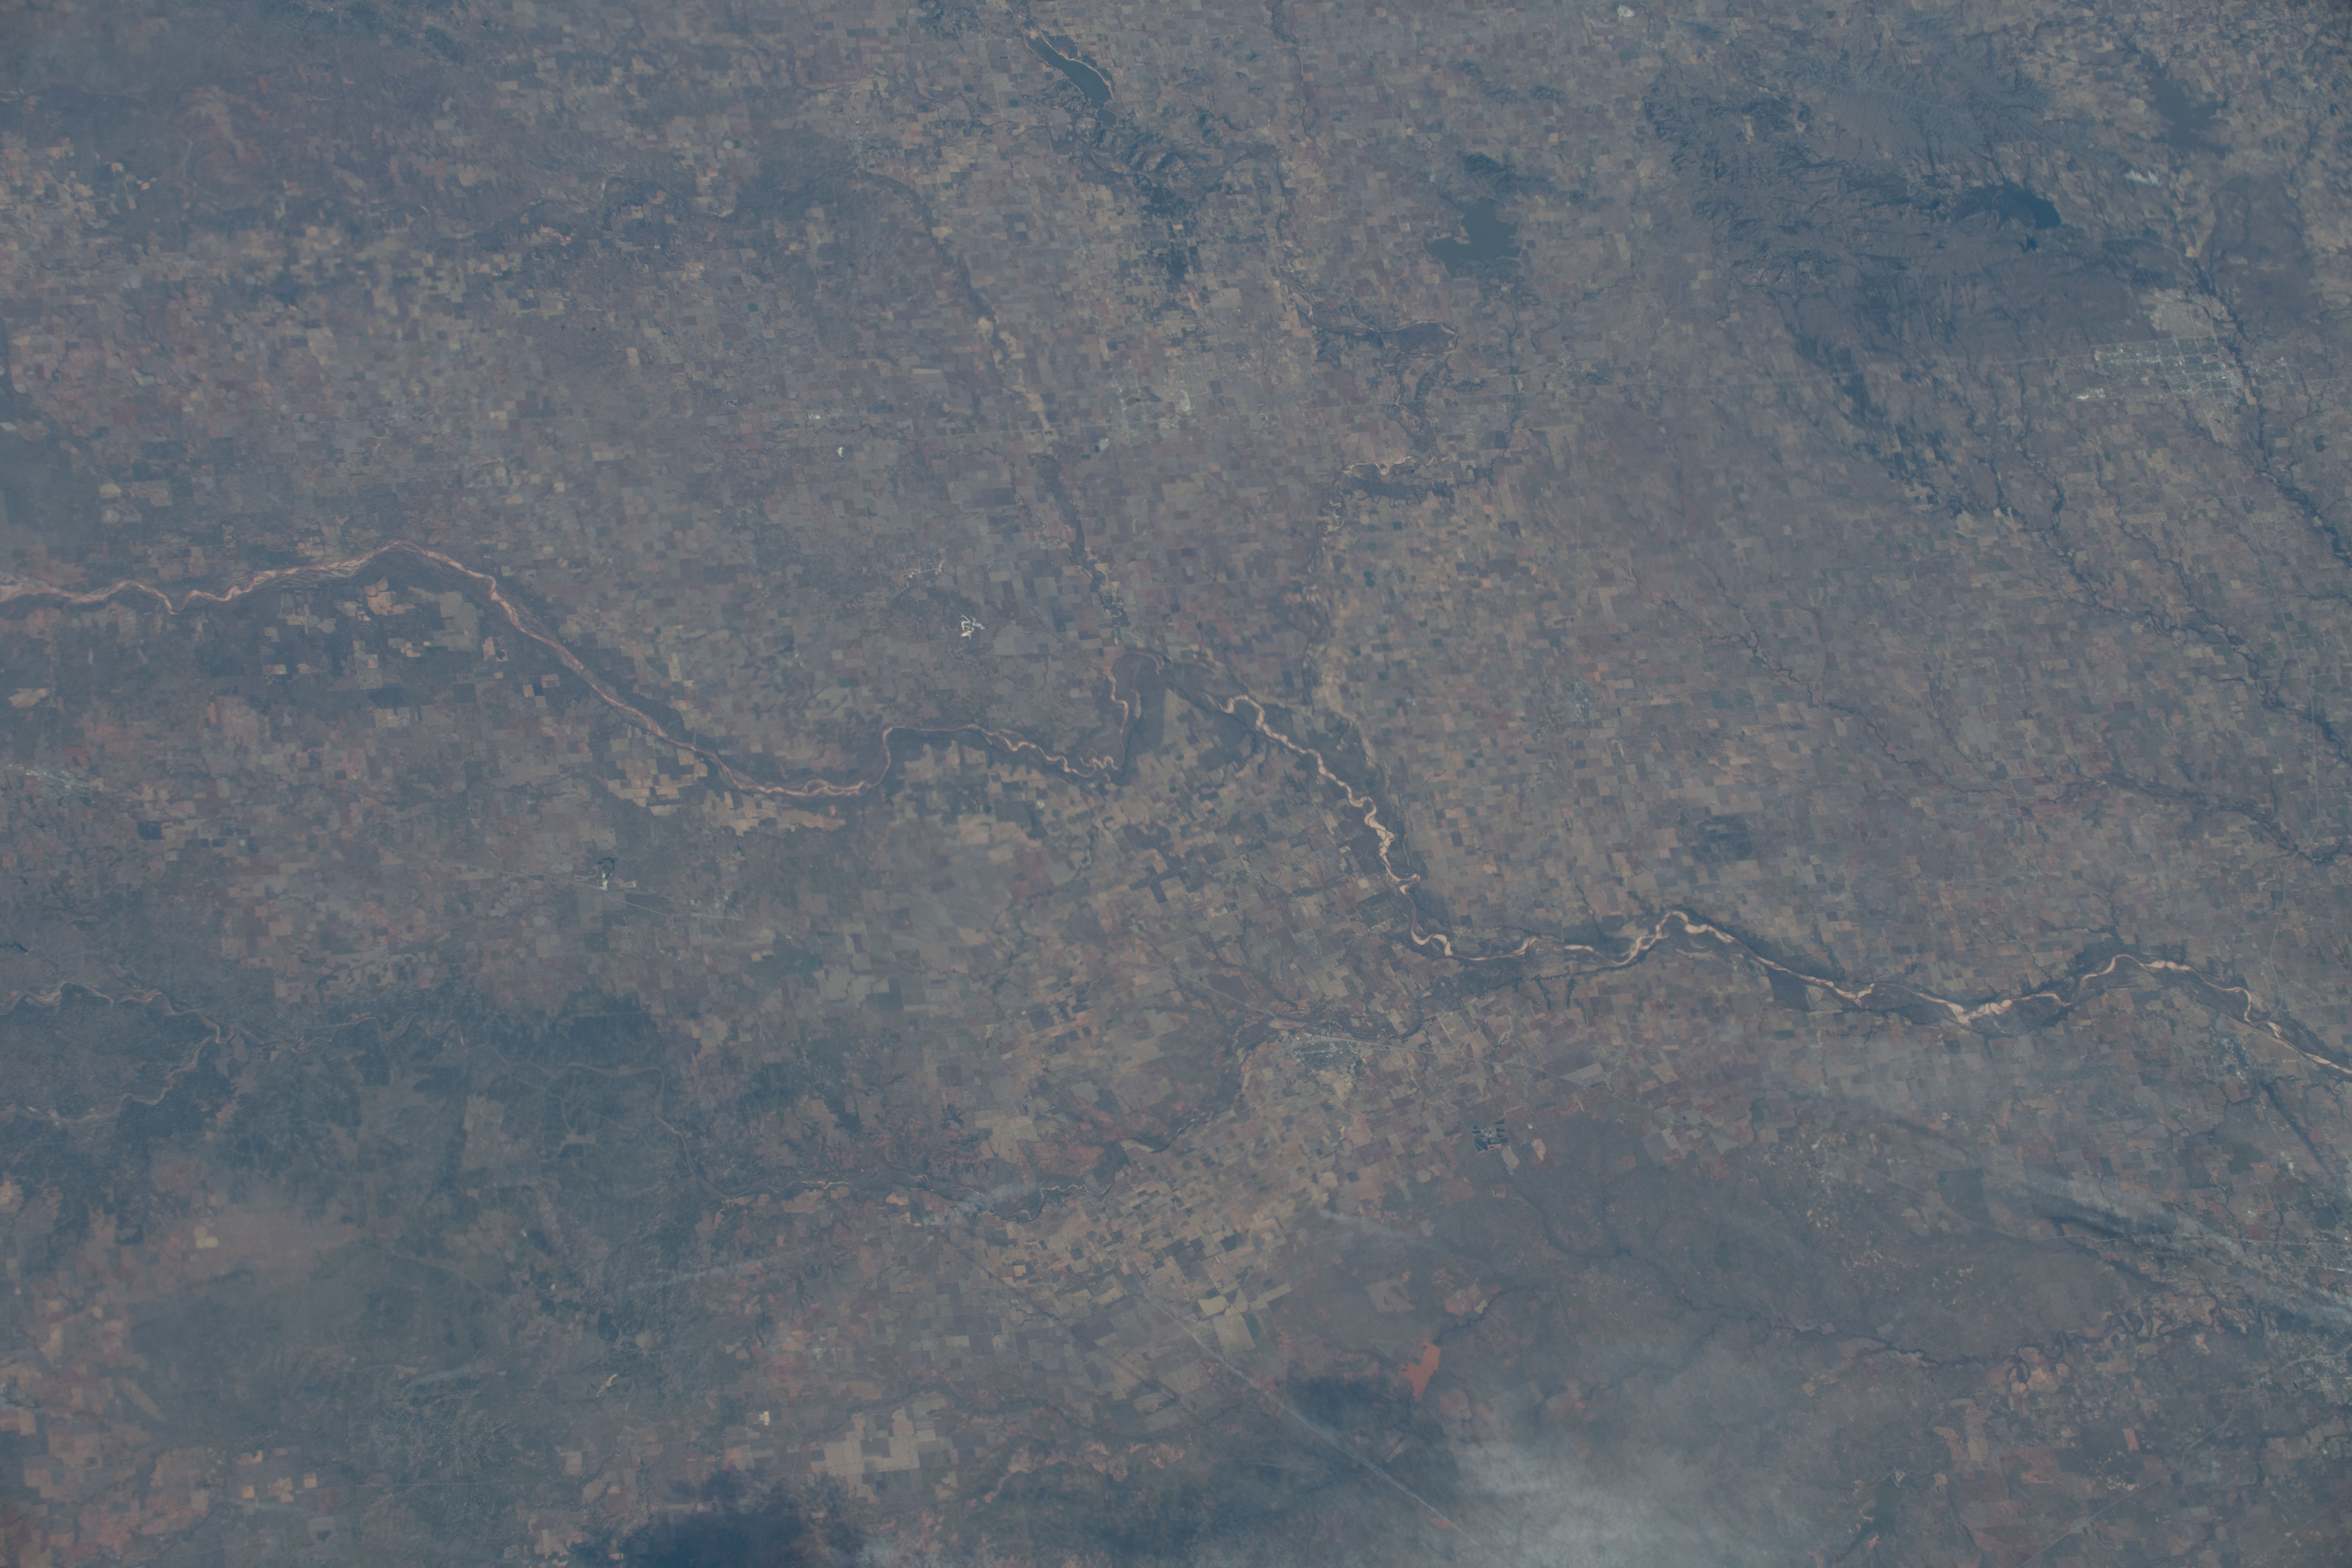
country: USA-TEXAS
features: NOT SPECIFIED, AGRICULTRAL FIELDS, RED RIVER
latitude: 34.3
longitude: -99.3
